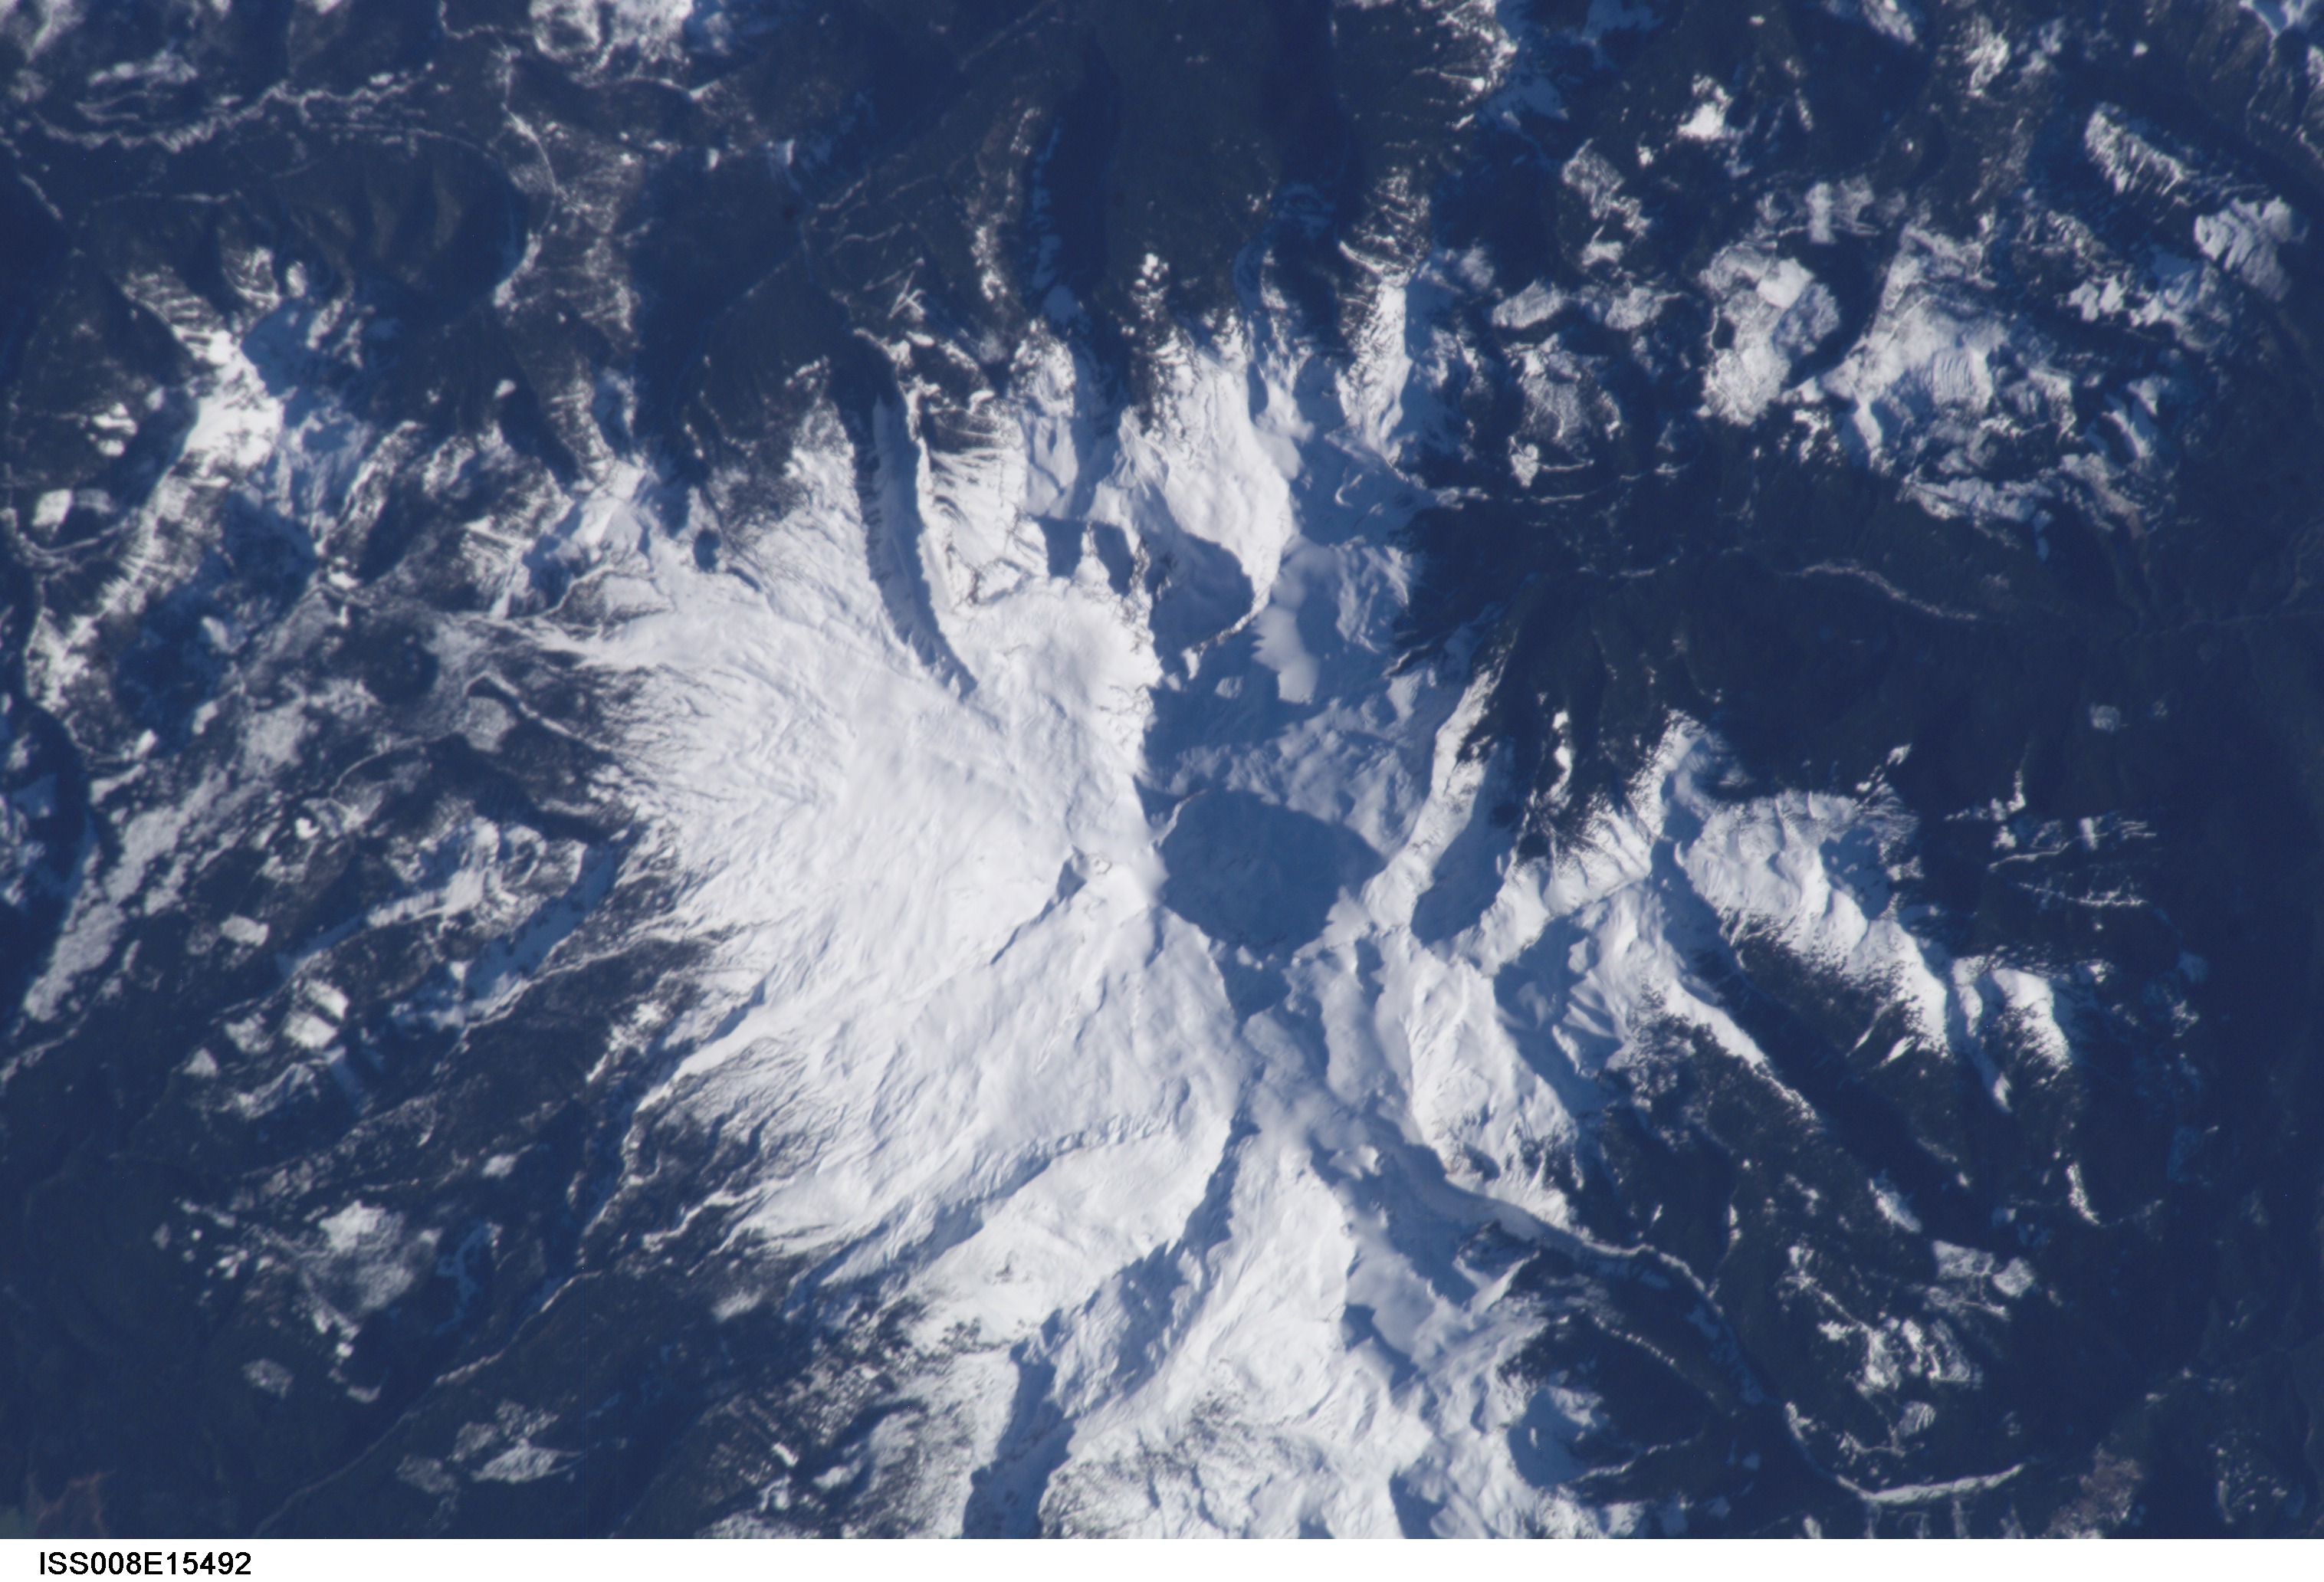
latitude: 49.0
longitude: -122.0
